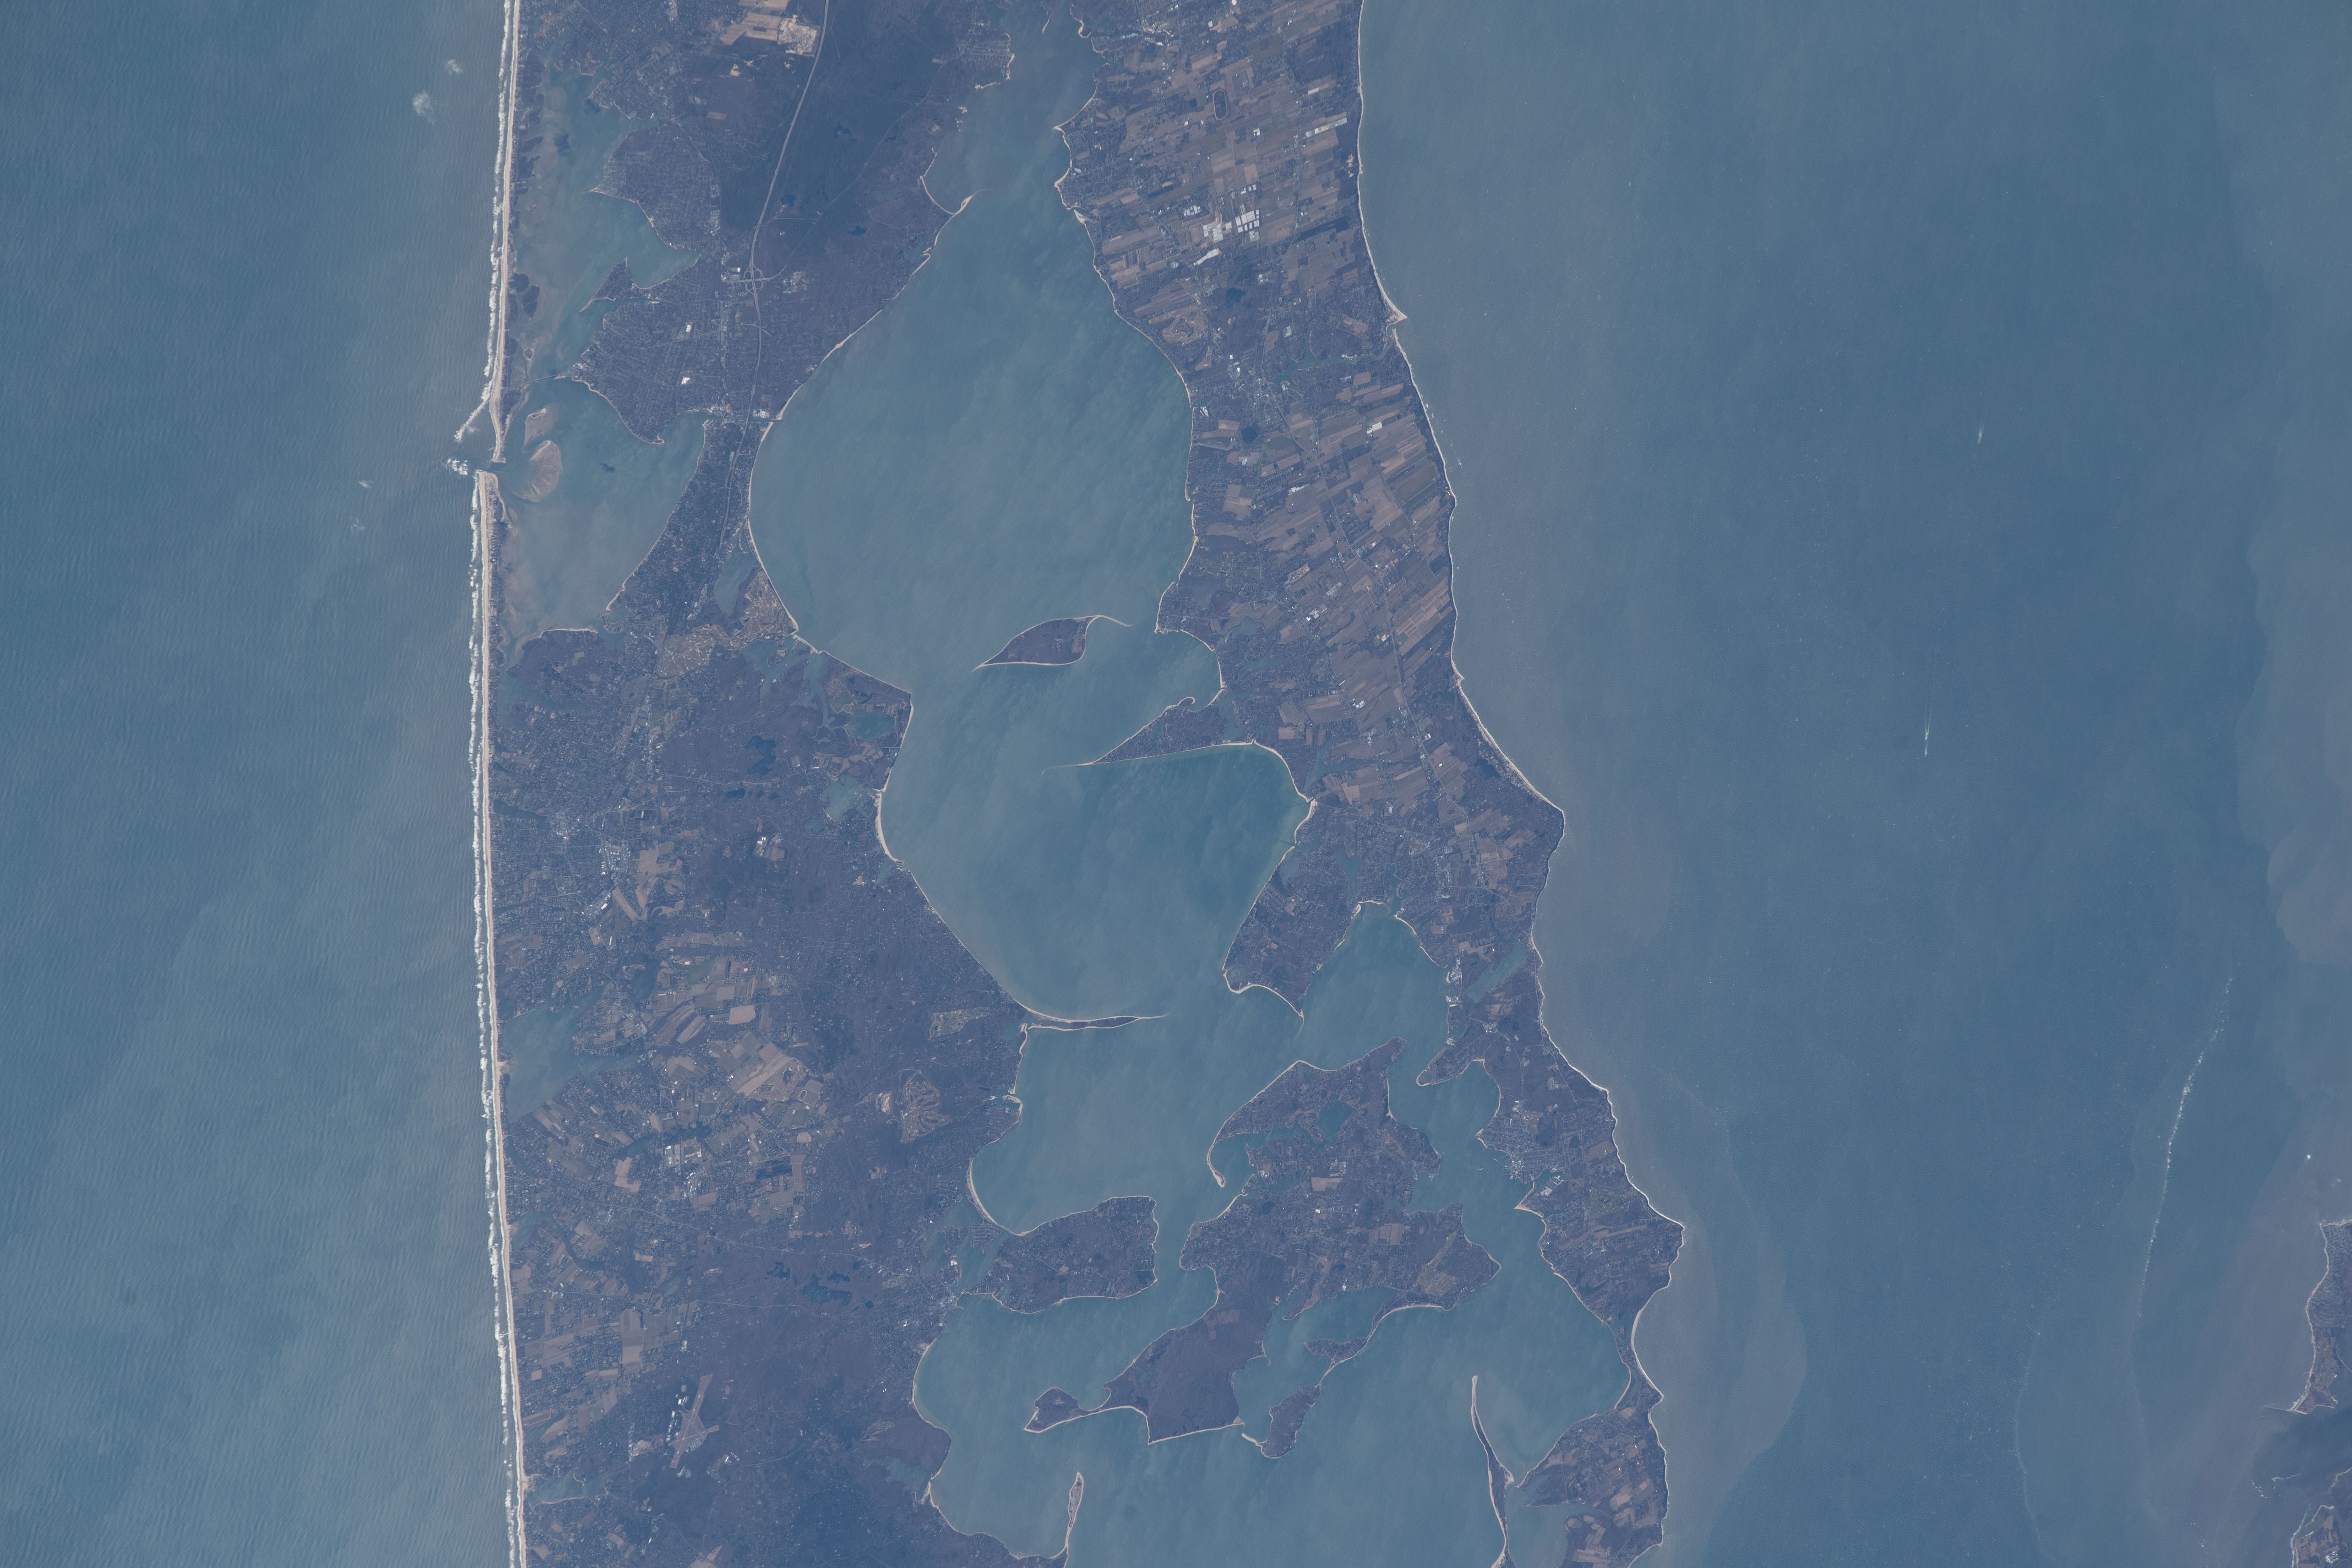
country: USA-NEW YORK
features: LITTLE PECONIC BAY, ROBBINS ISLAND, GREAT PECONINC BAY
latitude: 41.0
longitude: -72.4
